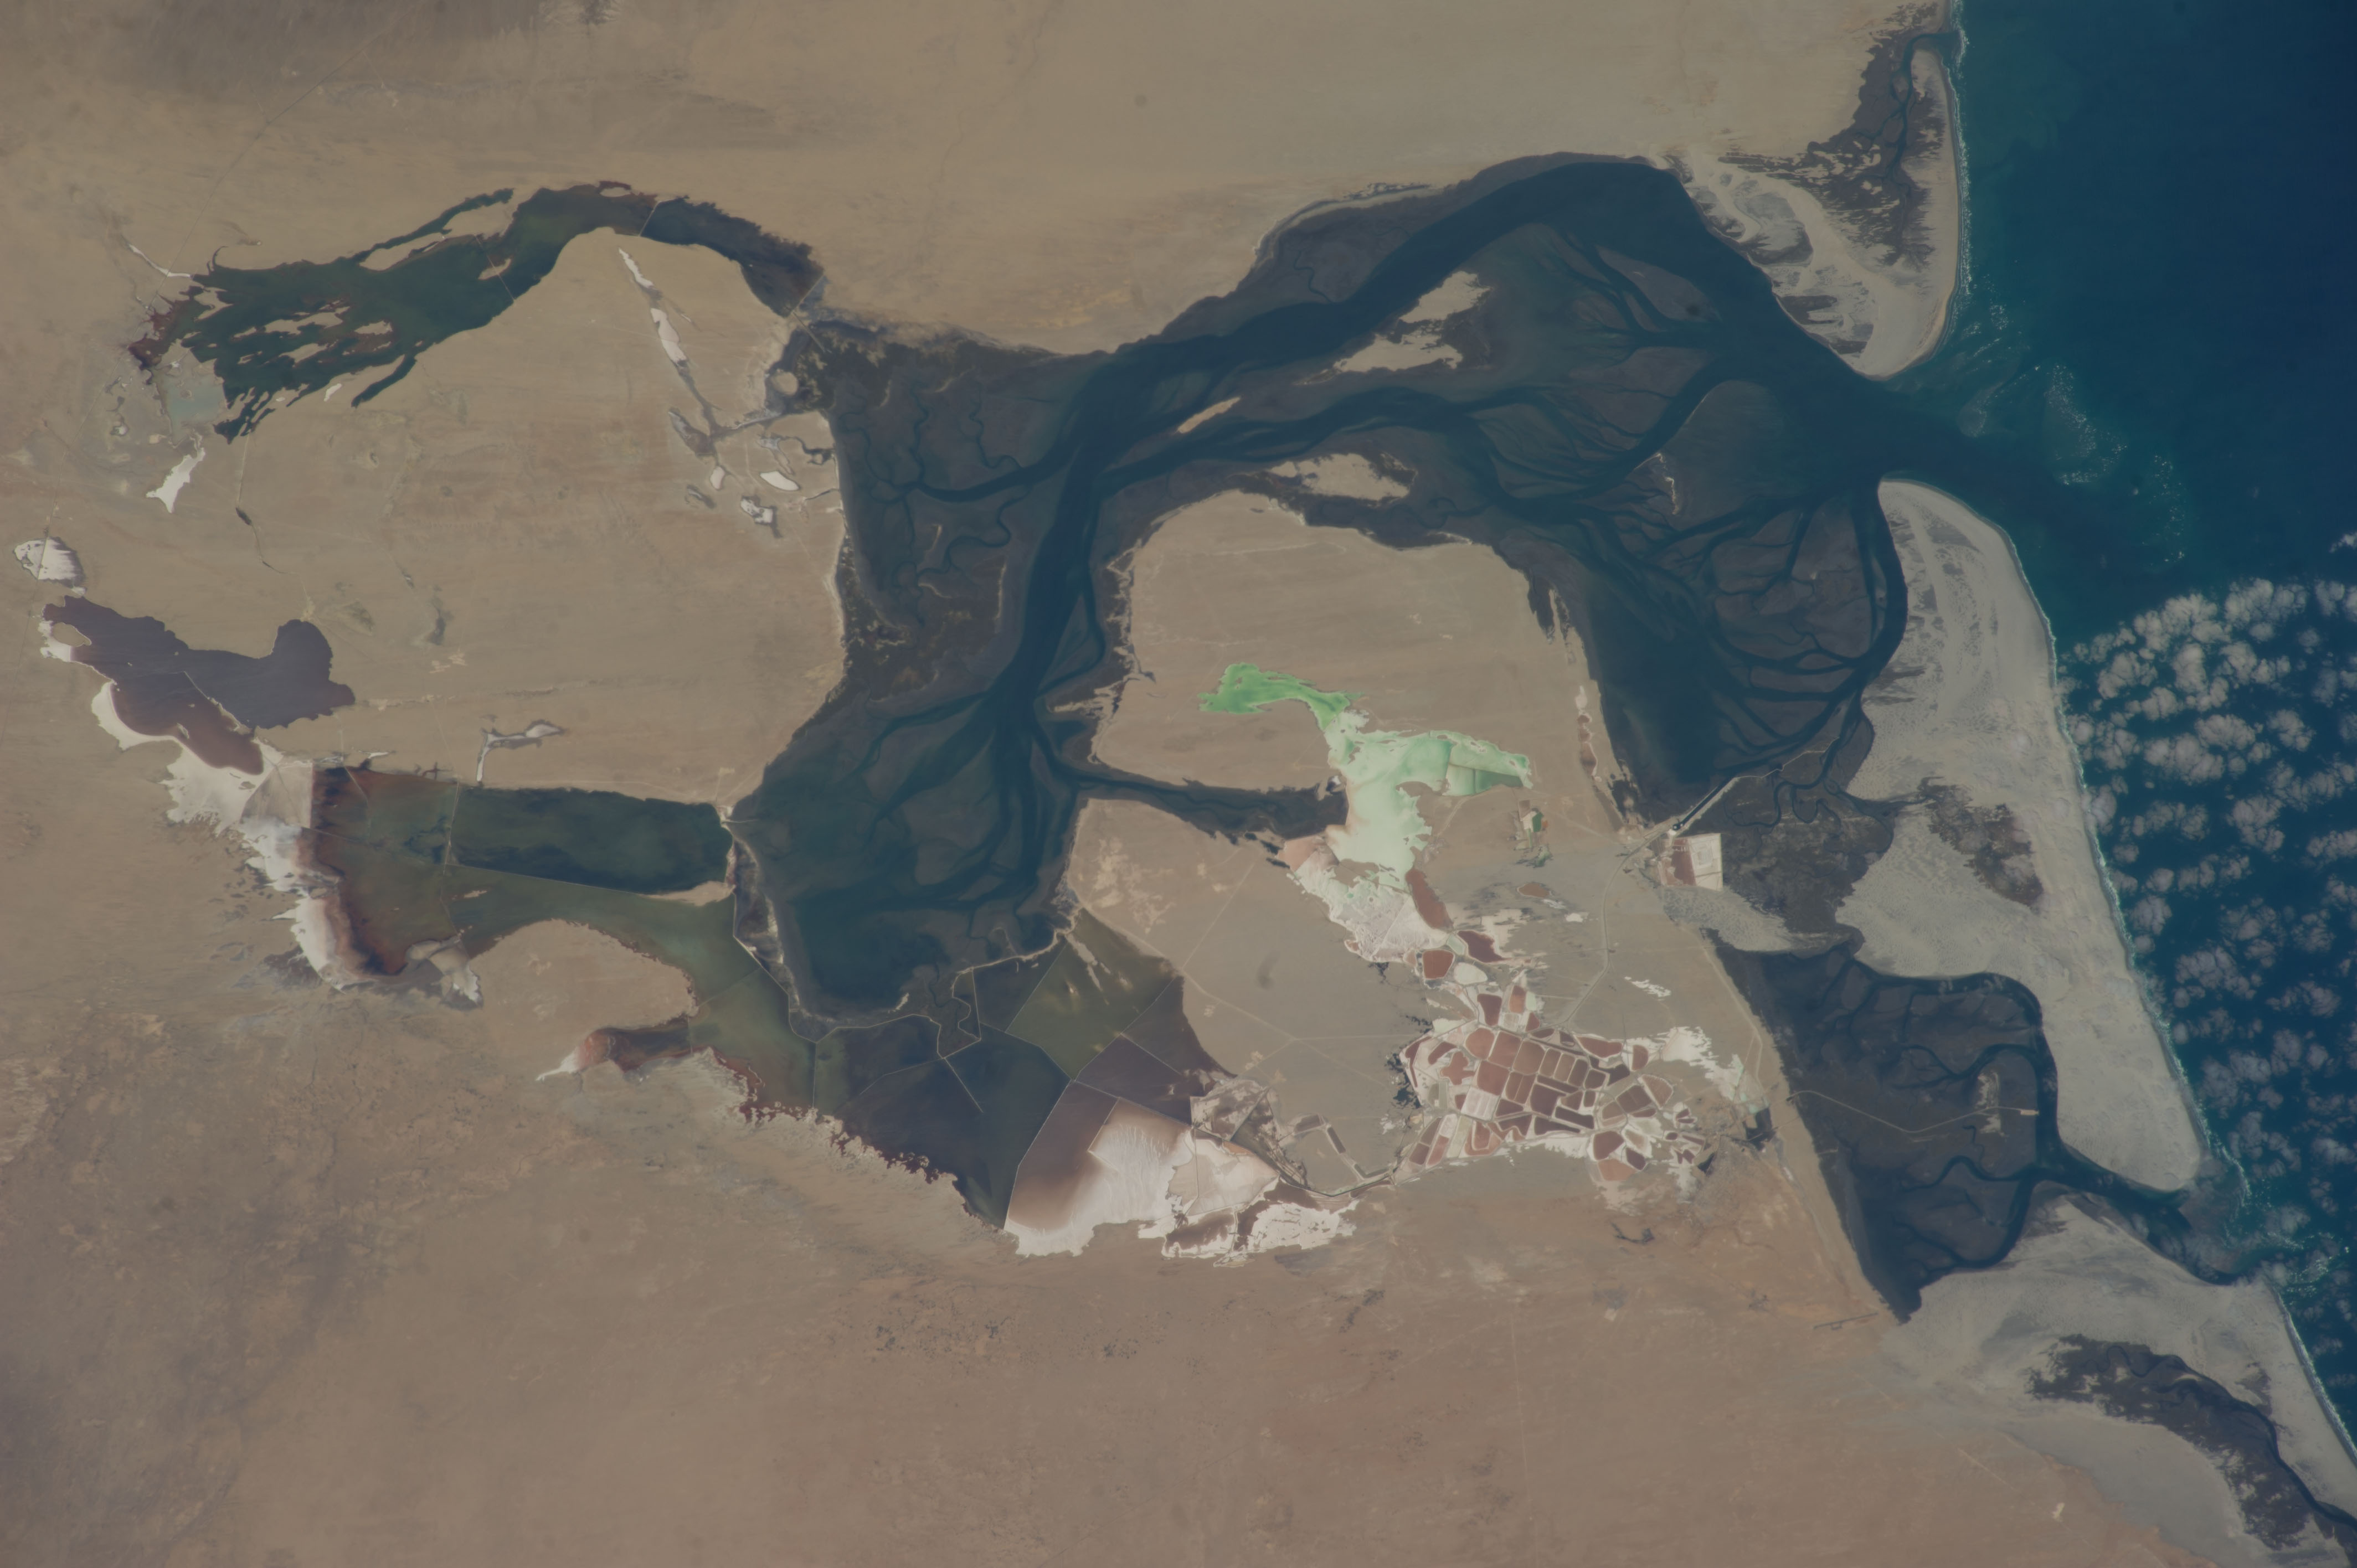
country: MEXICO
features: OJO DE LIEBRE, GUERRERO NEGRO, DESERT, PACIFIC OCEAN
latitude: 27.8
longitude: -114.1
